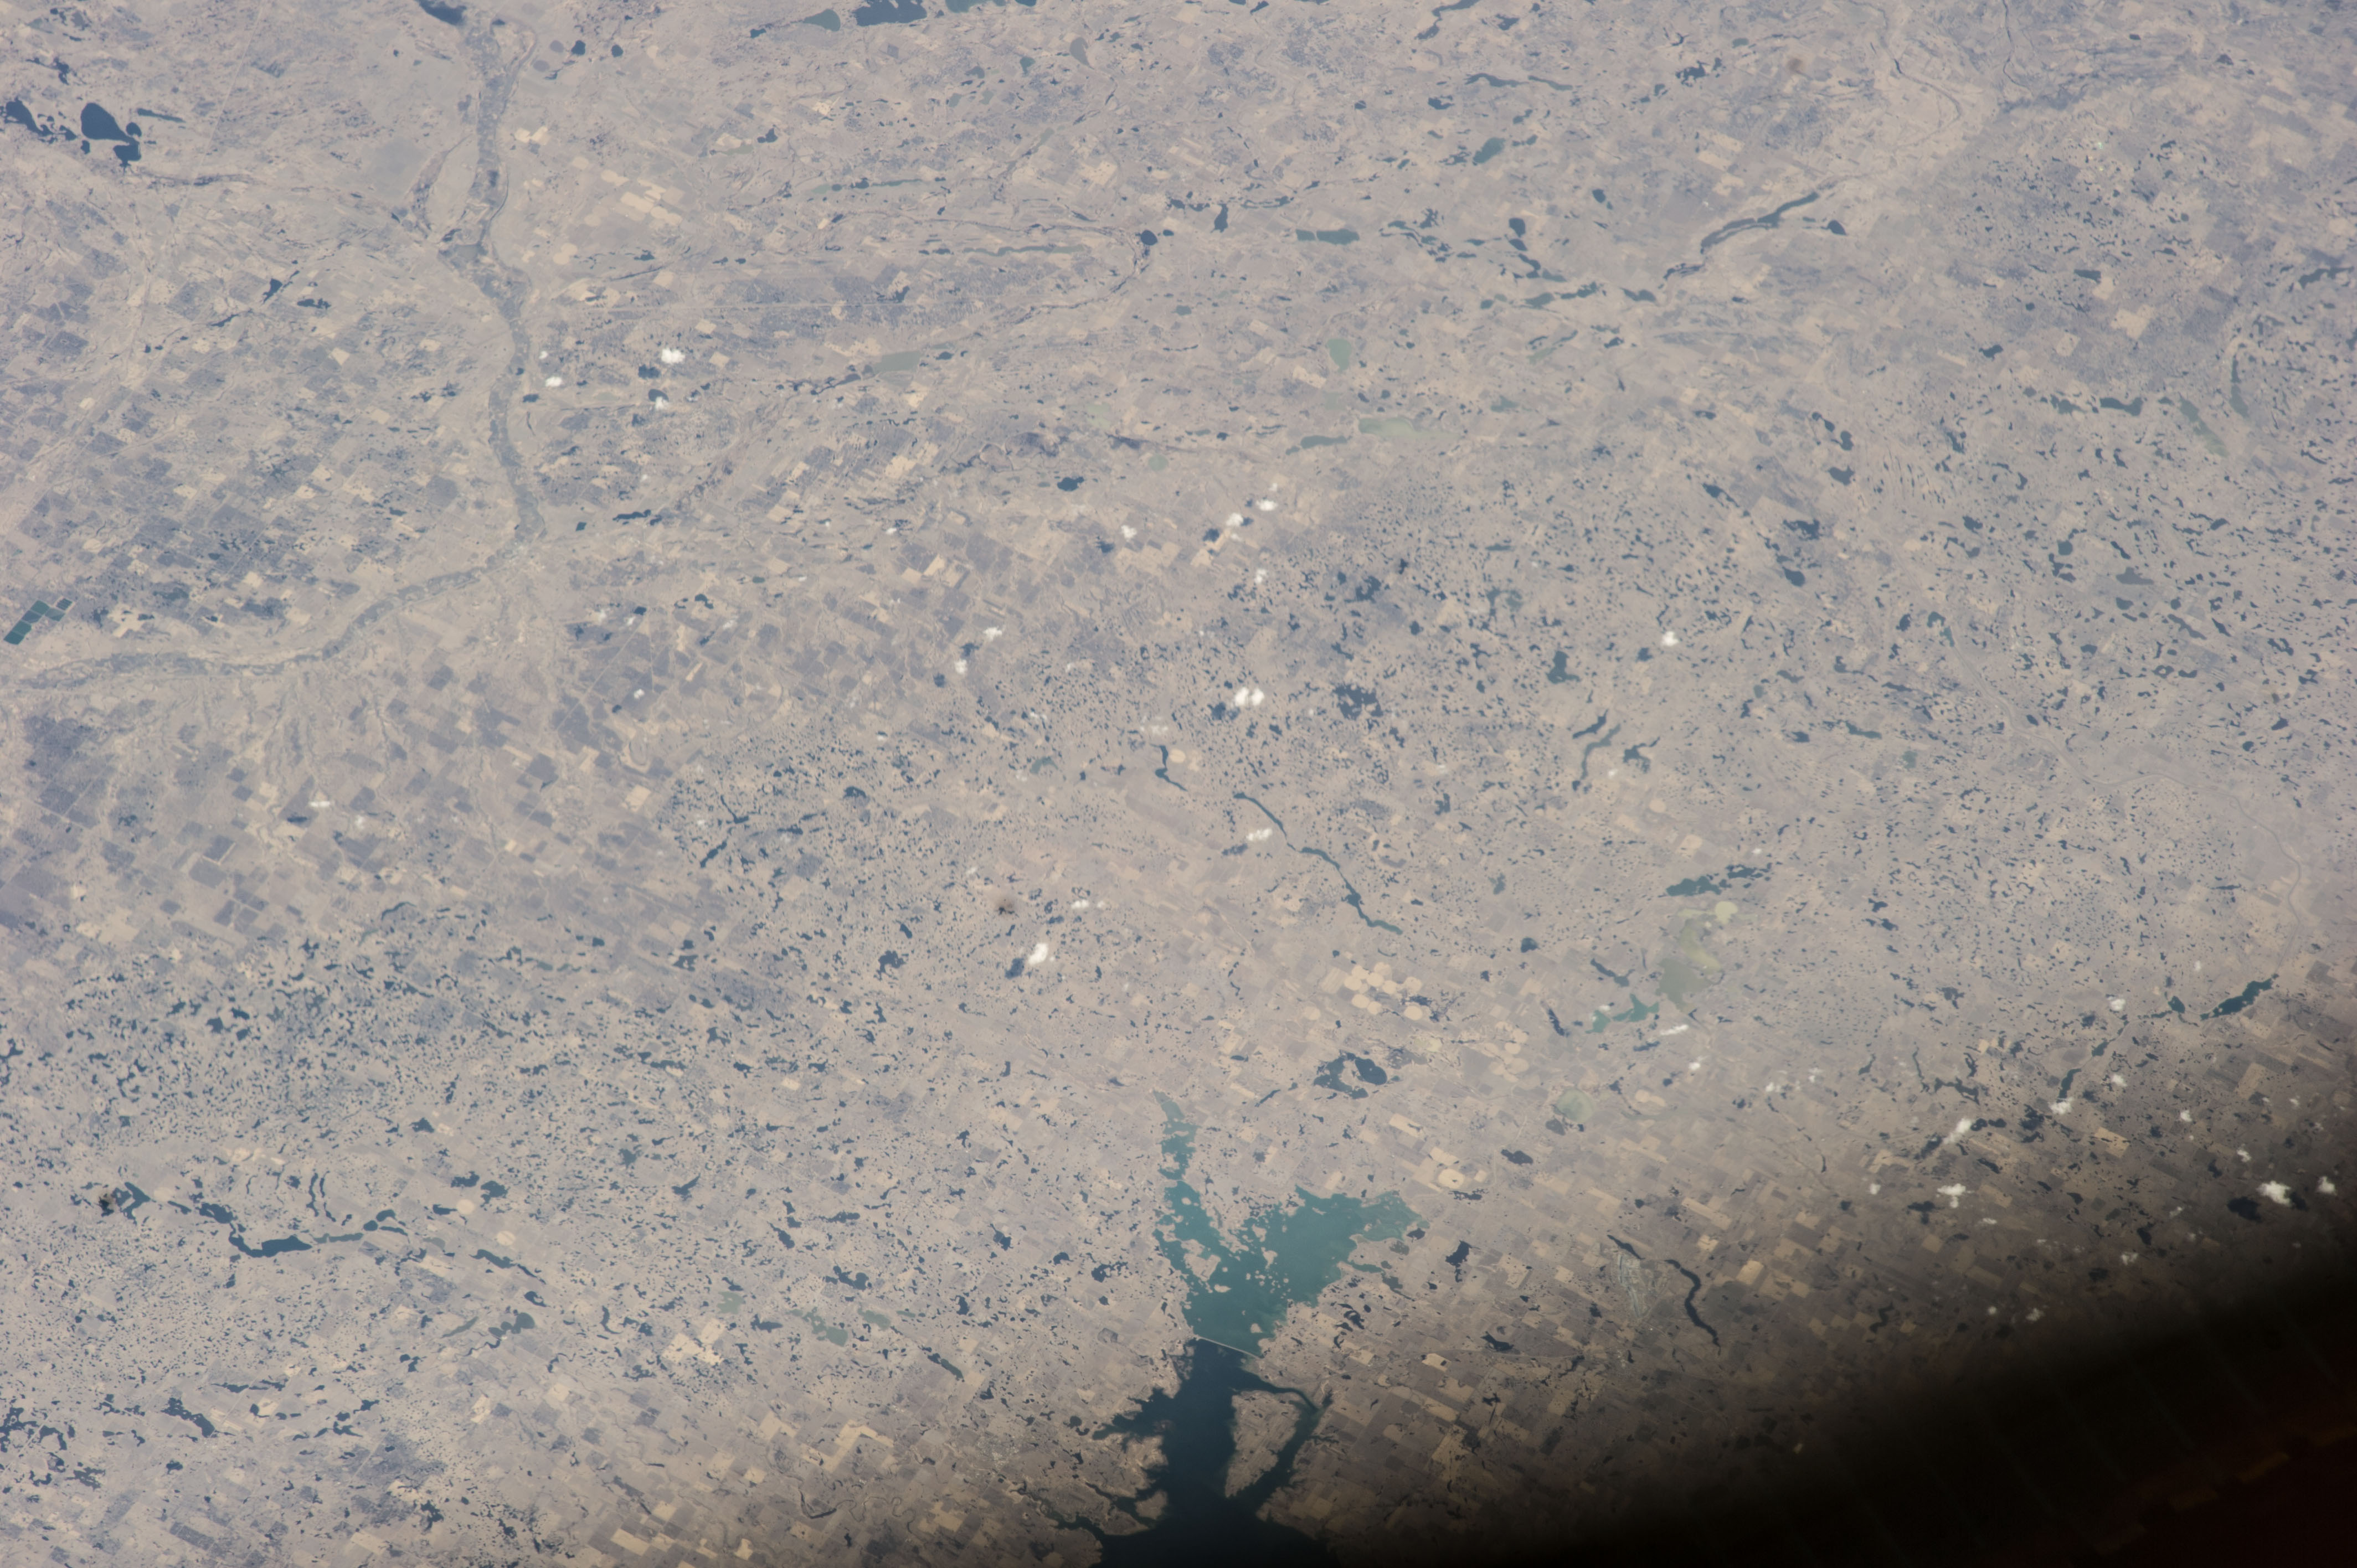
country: USA-NORTH_DAKOTA
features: LAKE AUDUBON
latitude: 47.8
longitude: -100.9
